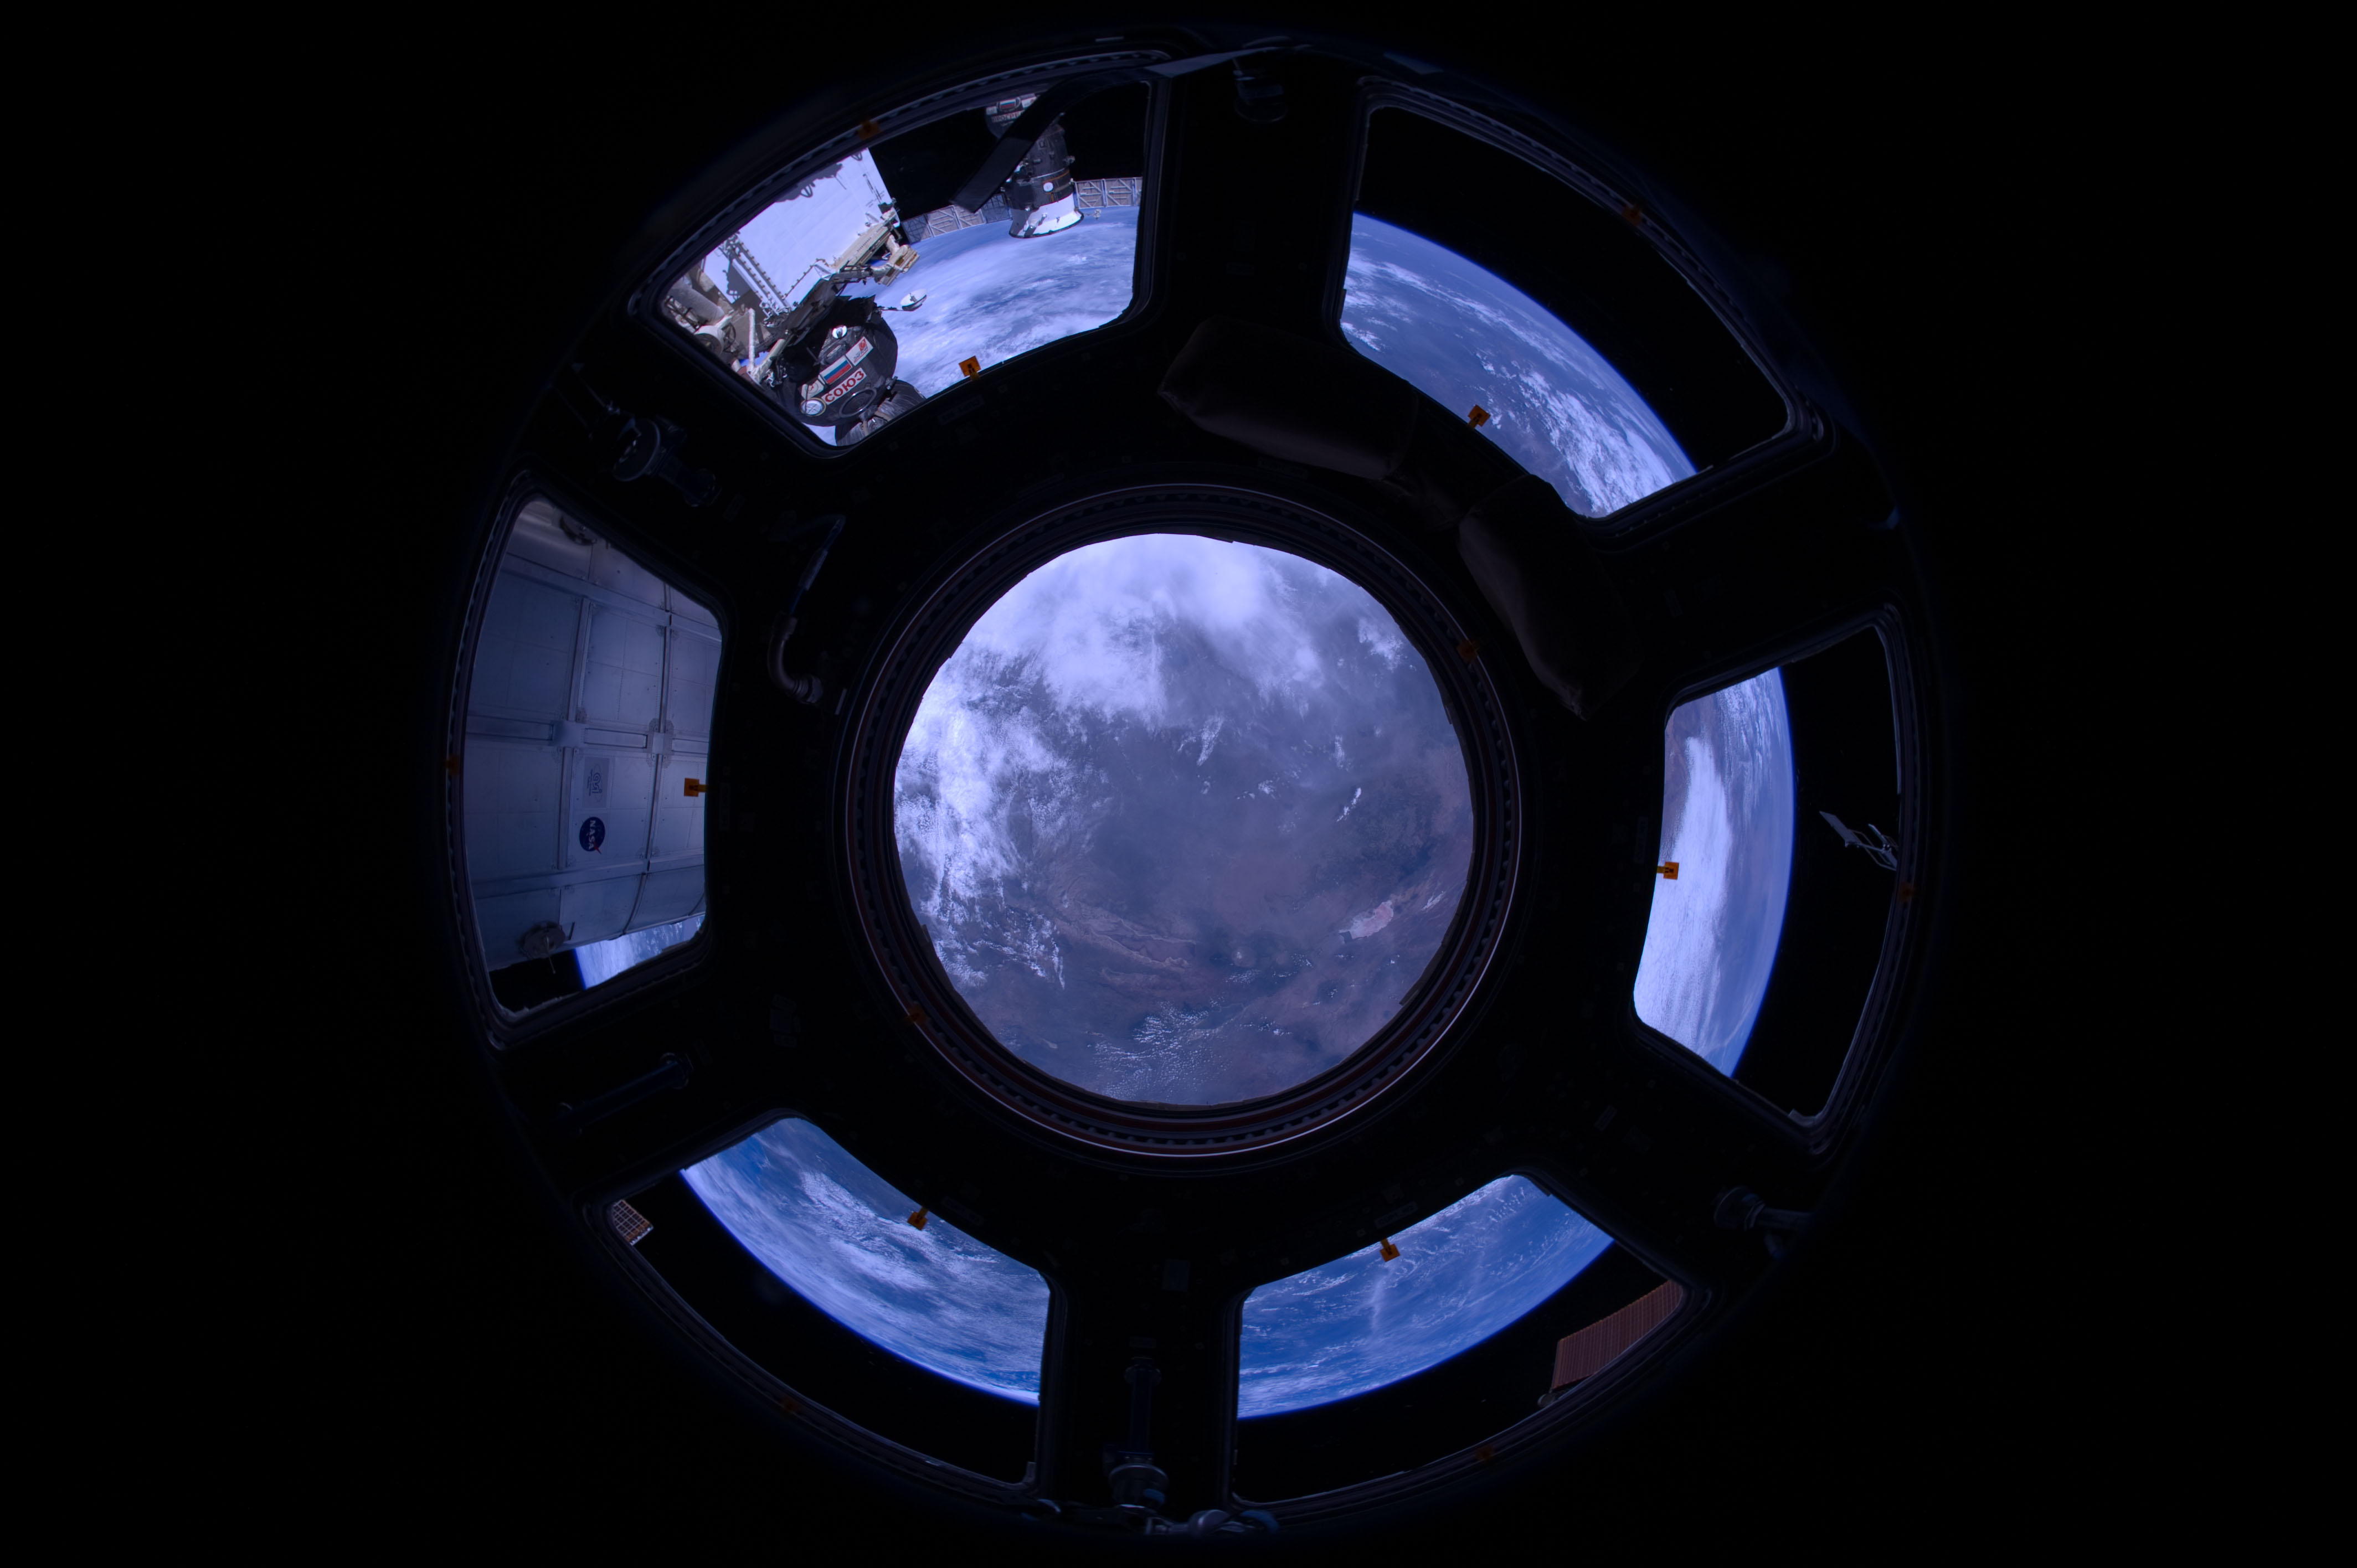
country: TANZANIA
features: L. EYASI, L. NATRON, NGORONGORO CRATER
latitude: -2.5
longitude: 34.5
